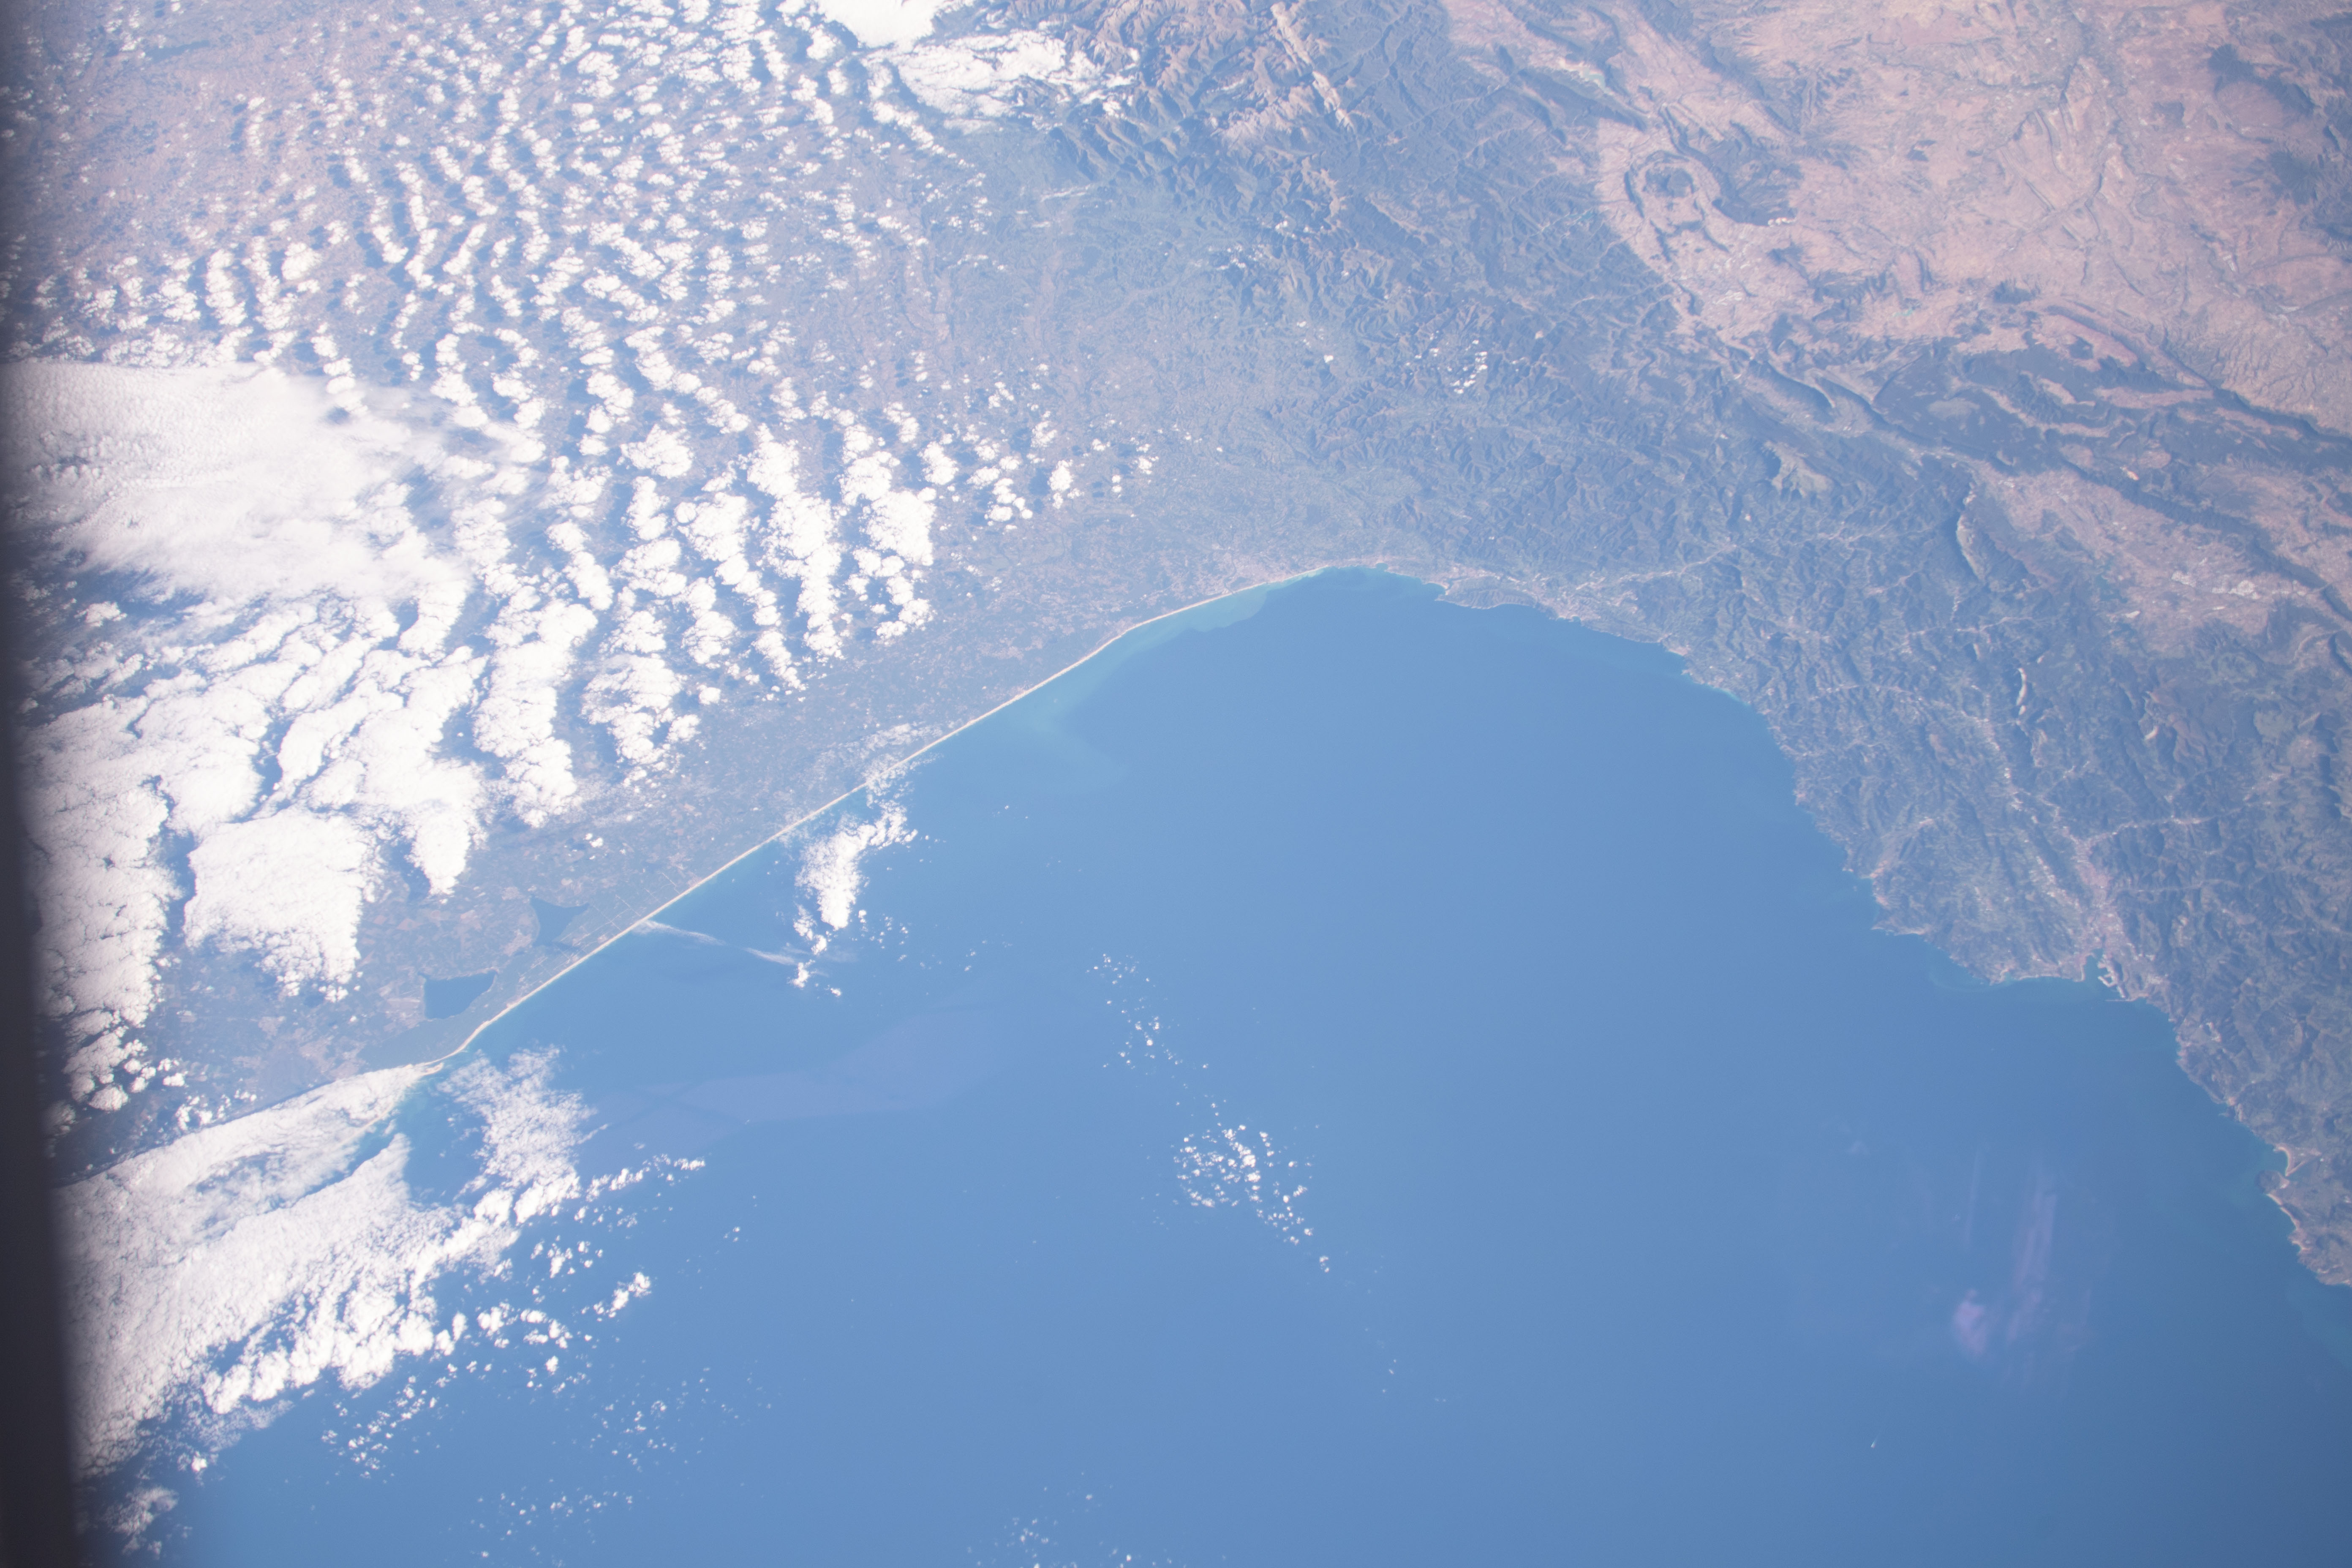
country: FRANCE
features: CAP BRETON CANYON
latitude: 43.5
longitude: -1.5
